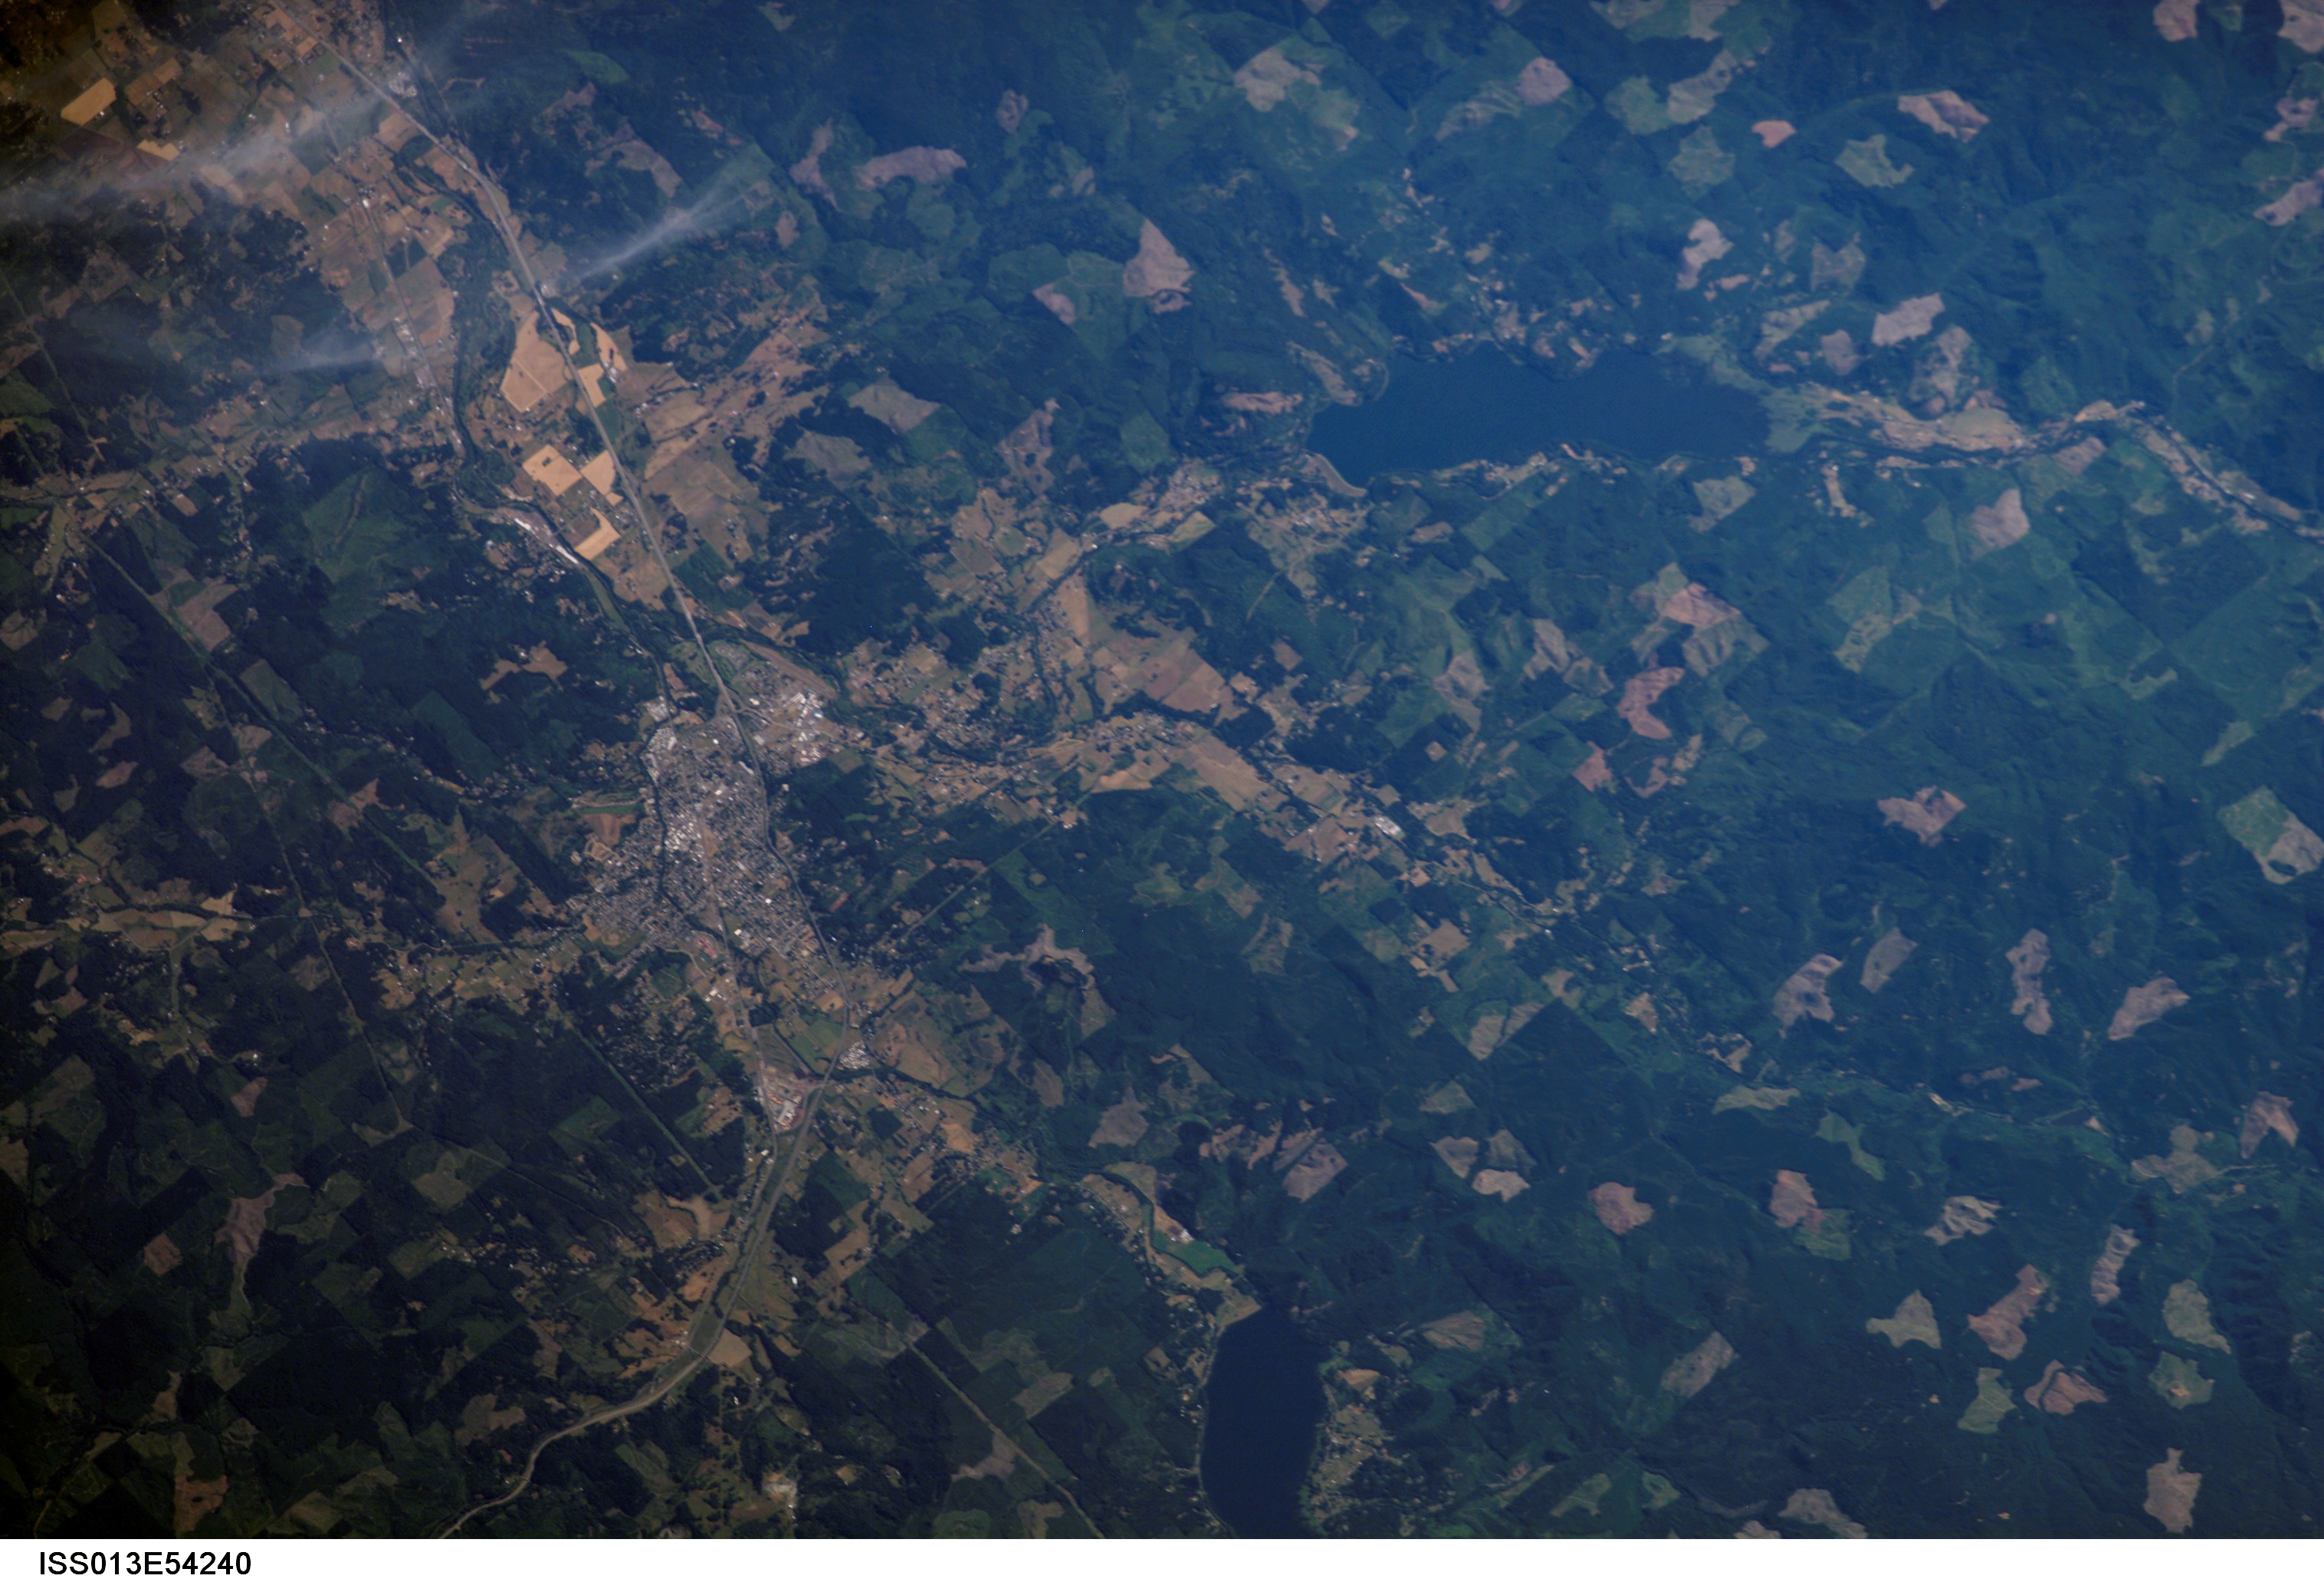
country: USA-OREGON
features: COTTAGE GROVE, DORENA LAKE
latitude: 43.8
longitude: -122.9
